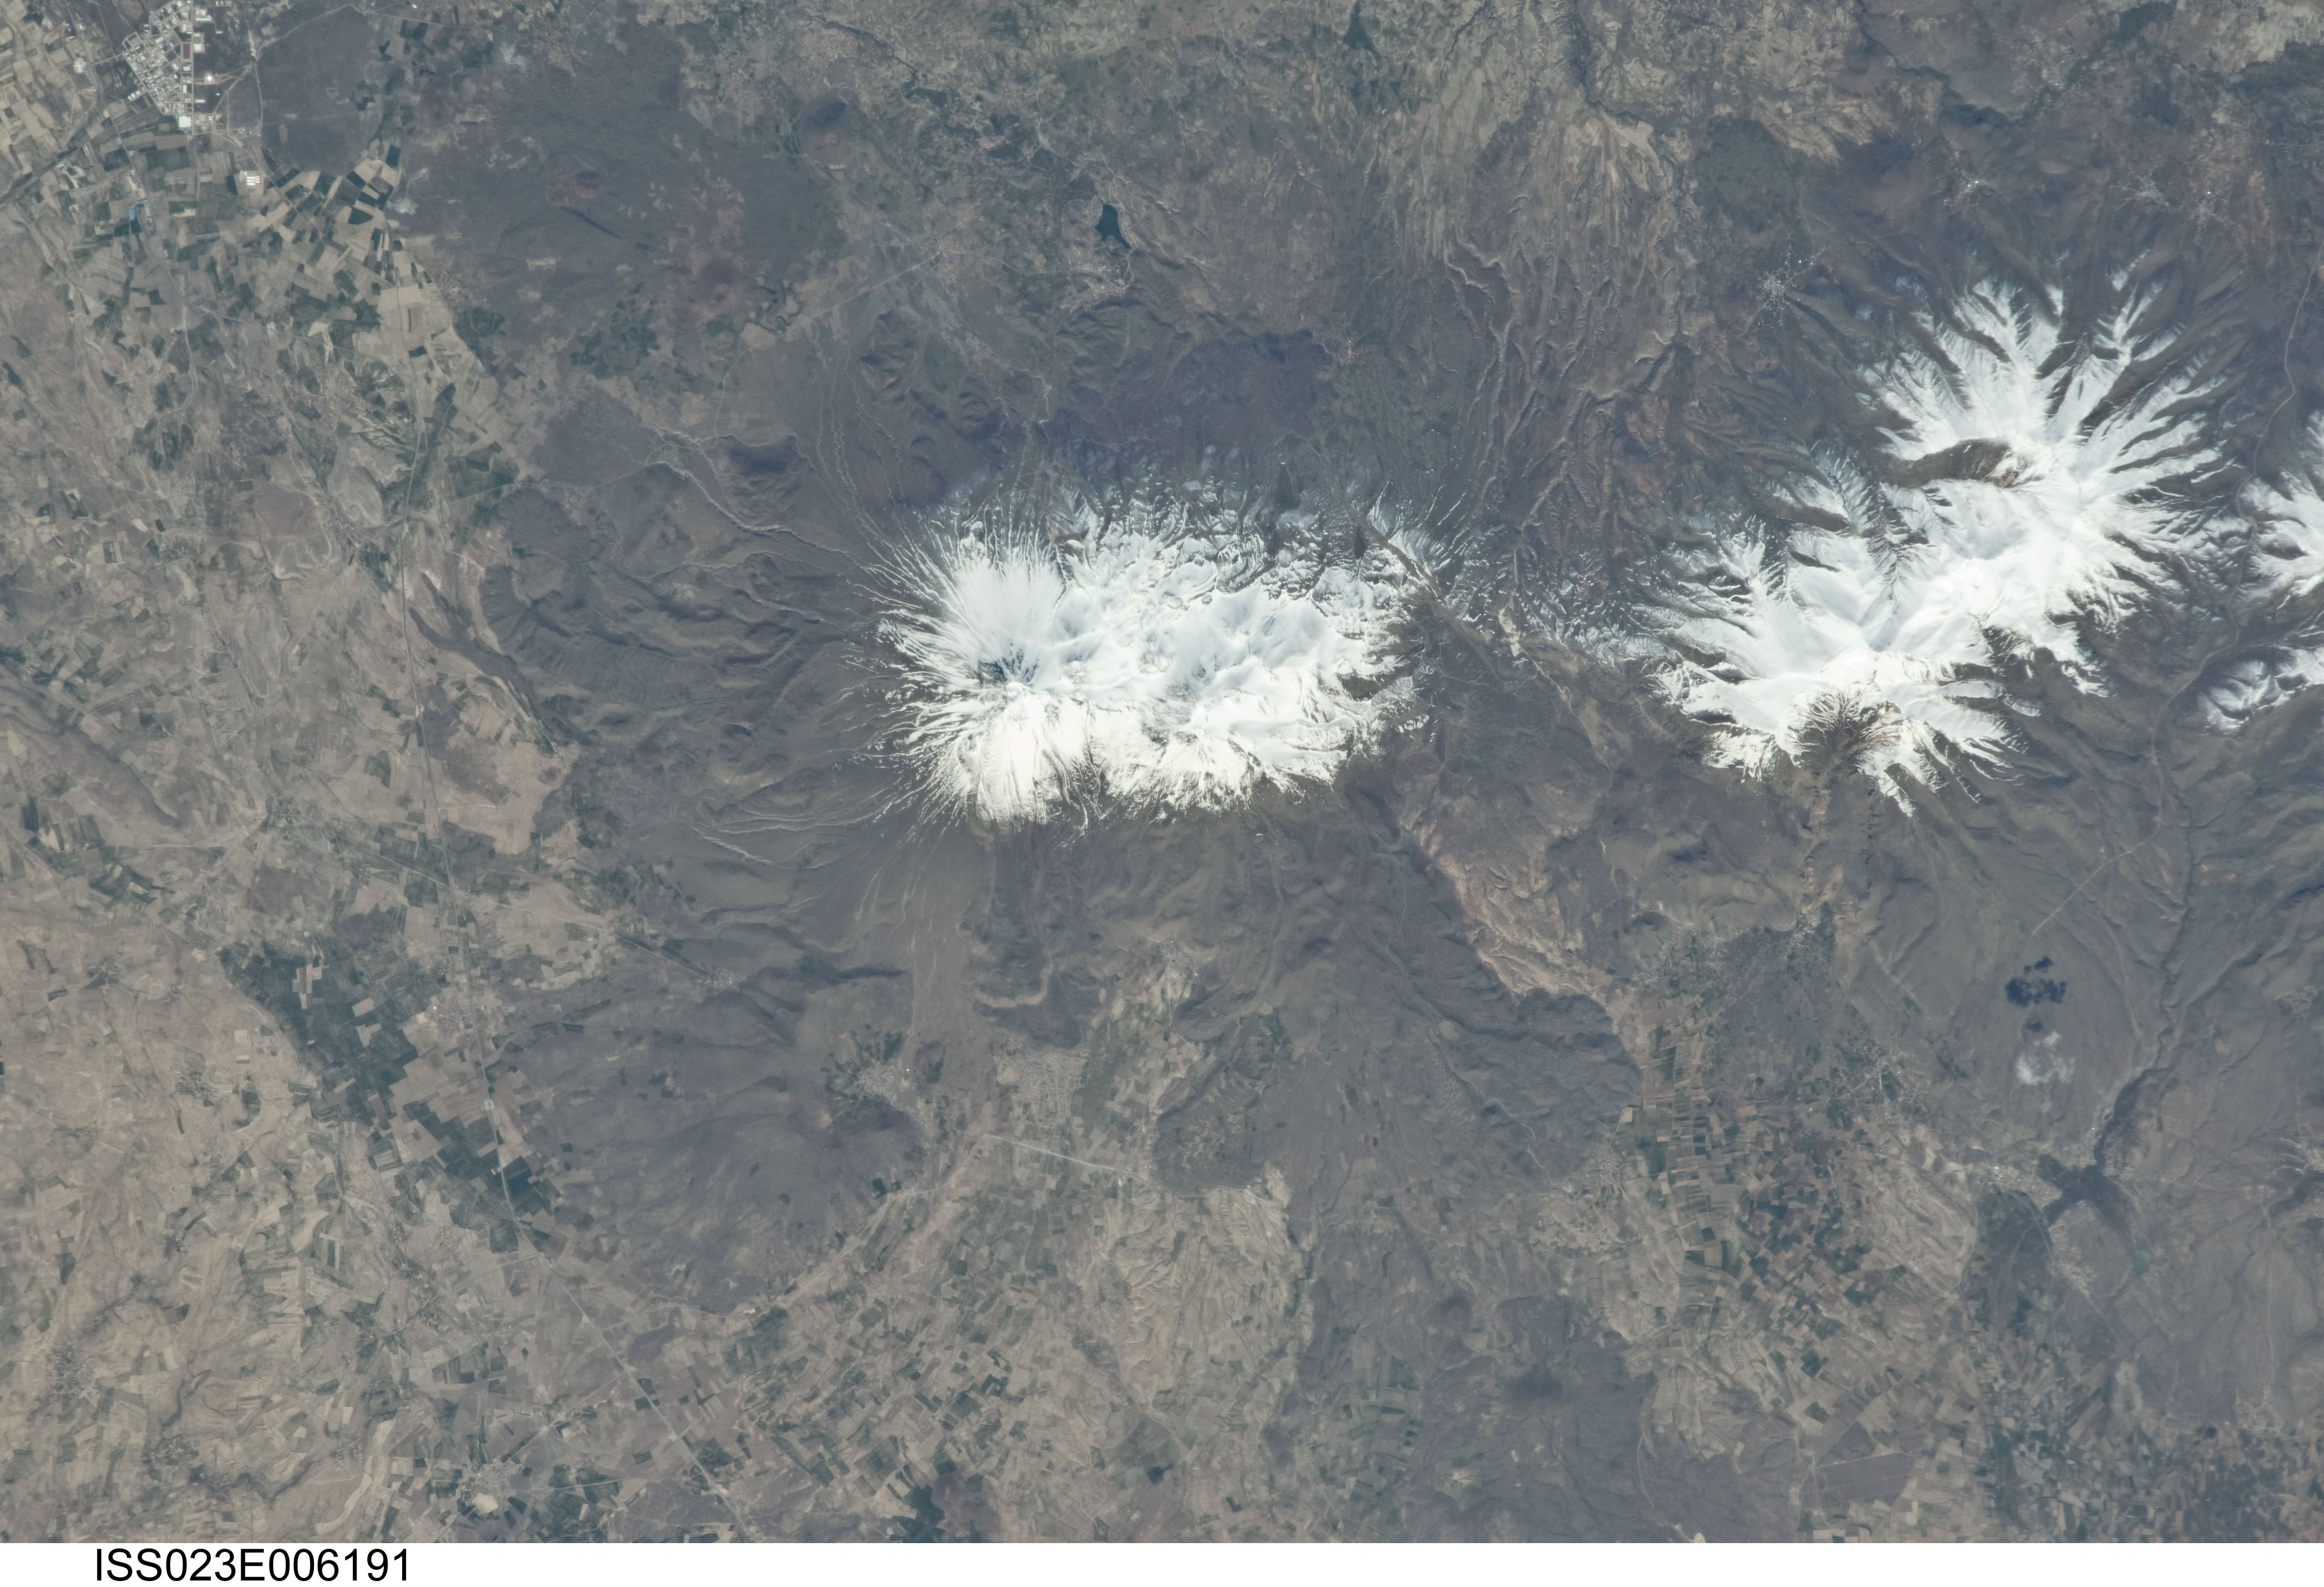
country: TURKEY
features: HASAN MTS., AGR., ROADS
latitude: 38.1
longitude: 34.2
